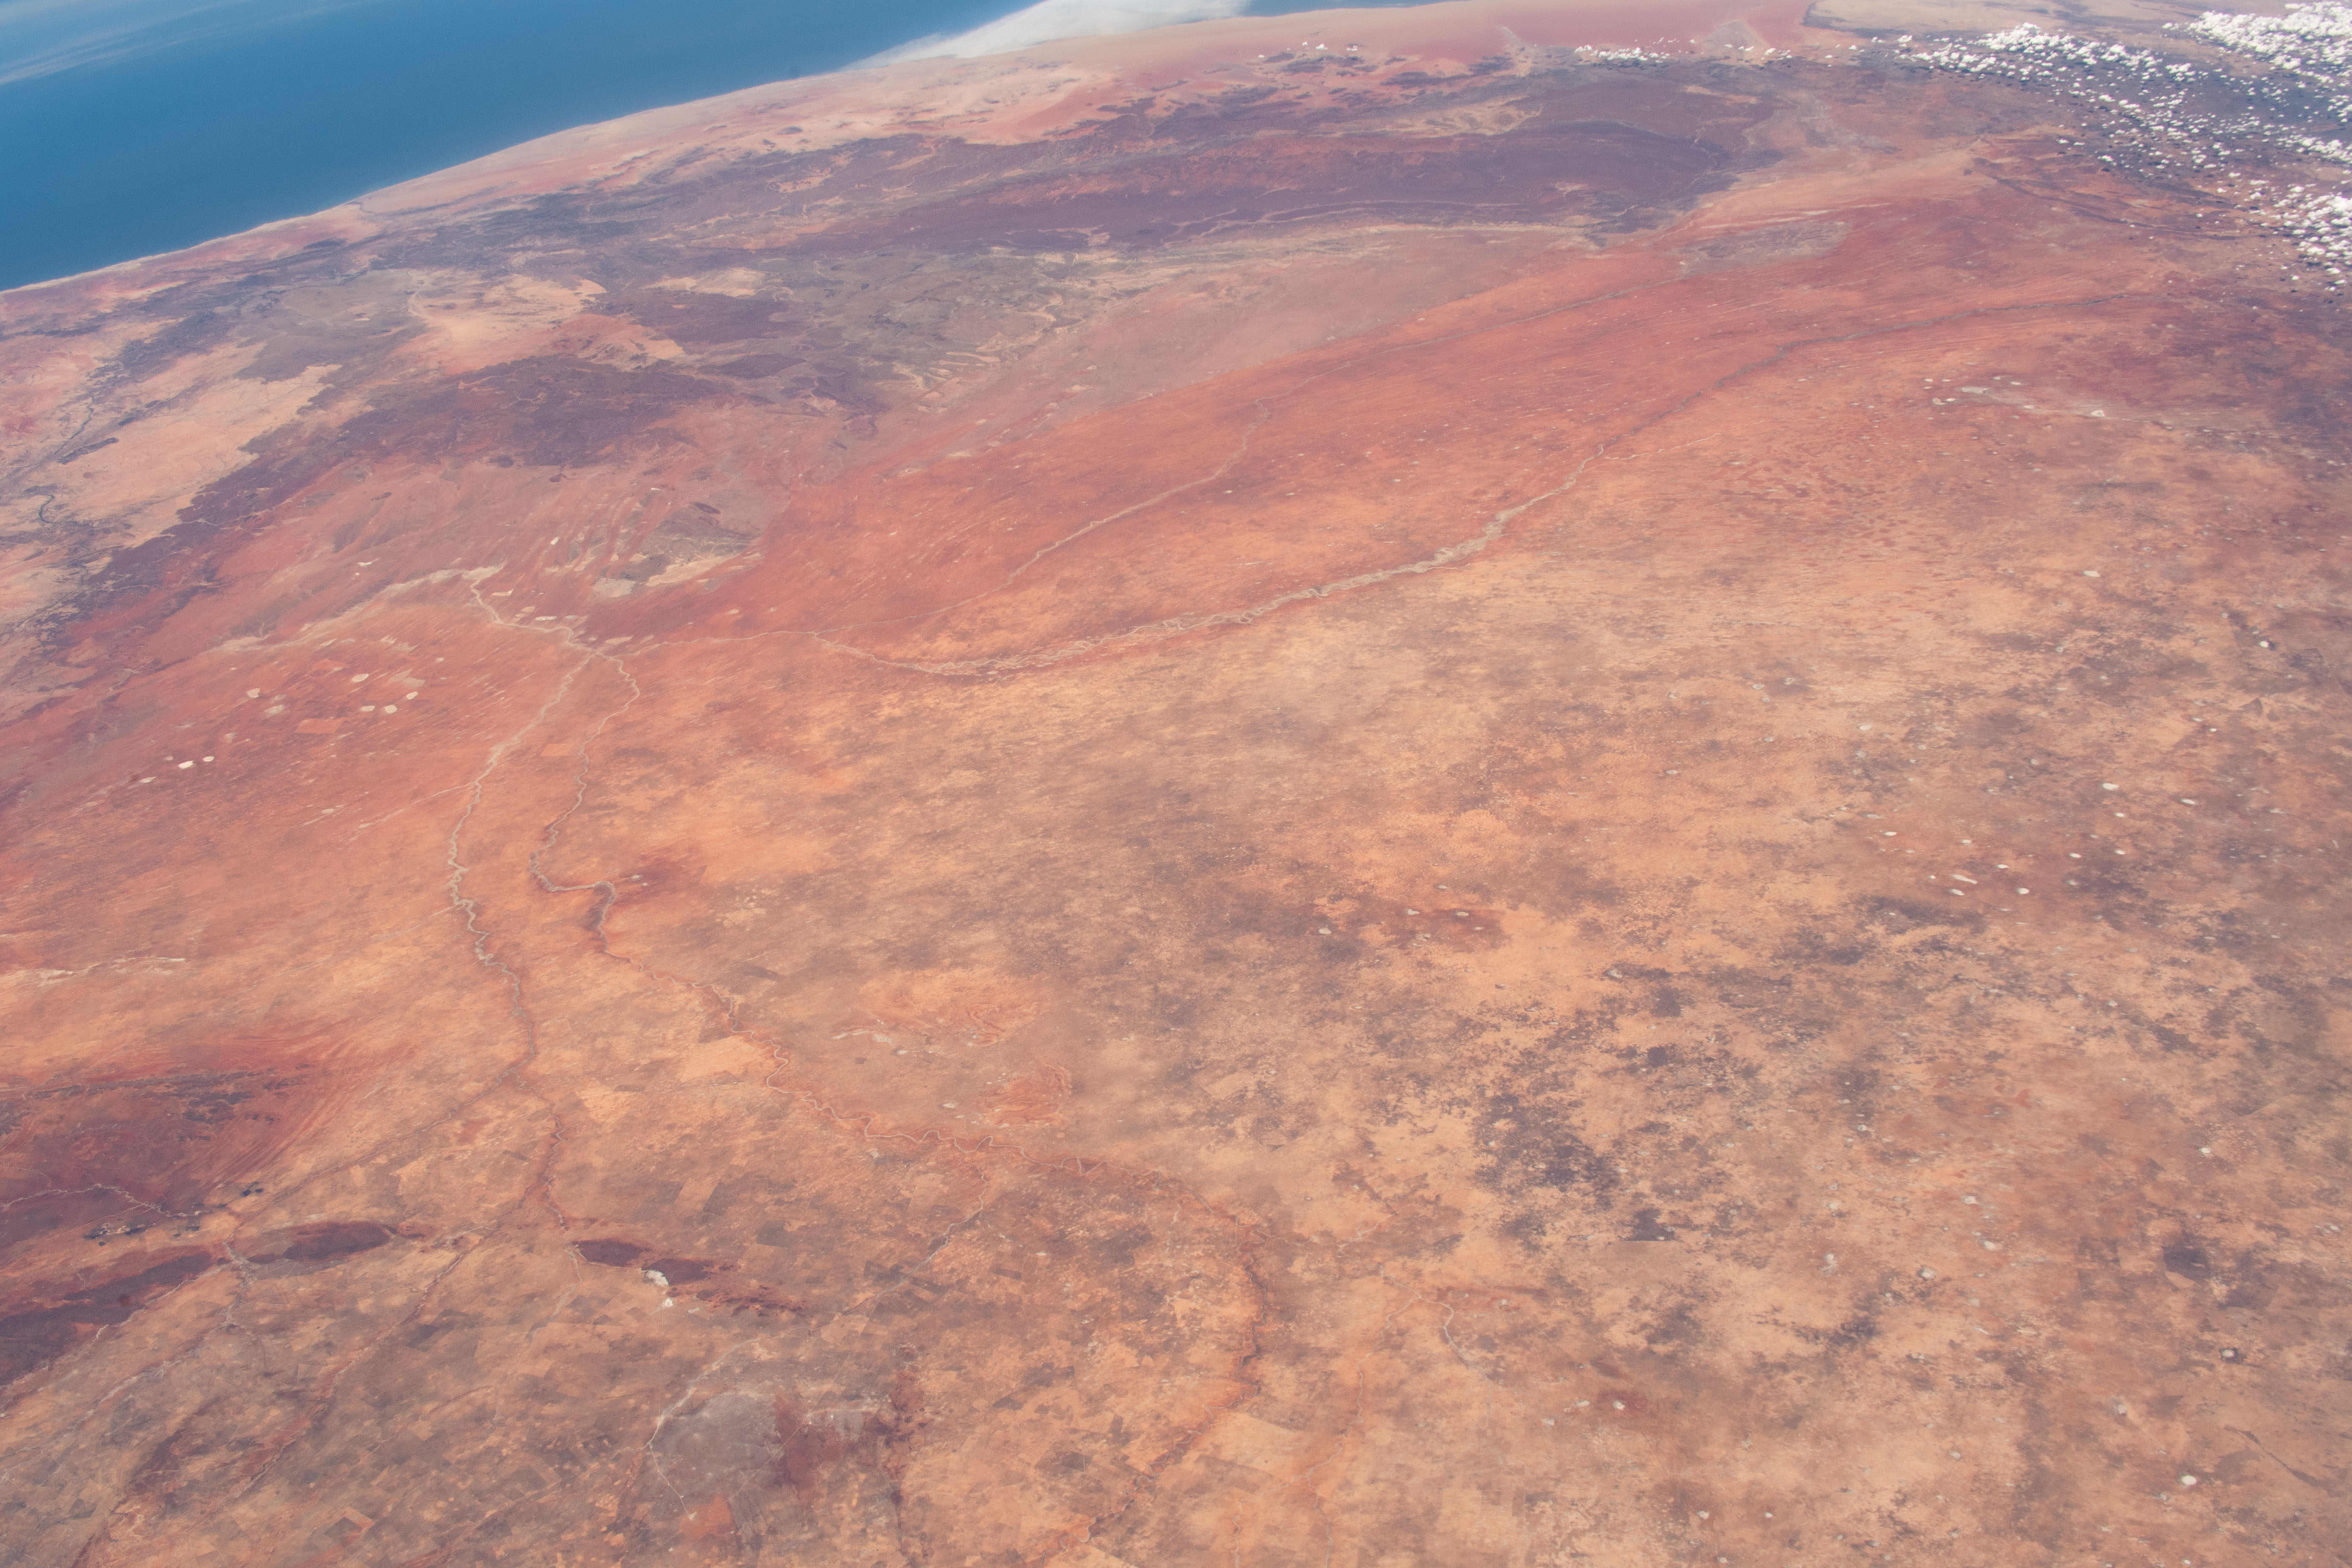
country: BOTSWANA
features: KALAHARI DESERT, GROOT KARAS MOUNTAINS
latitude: -24.5
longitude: 20.5
